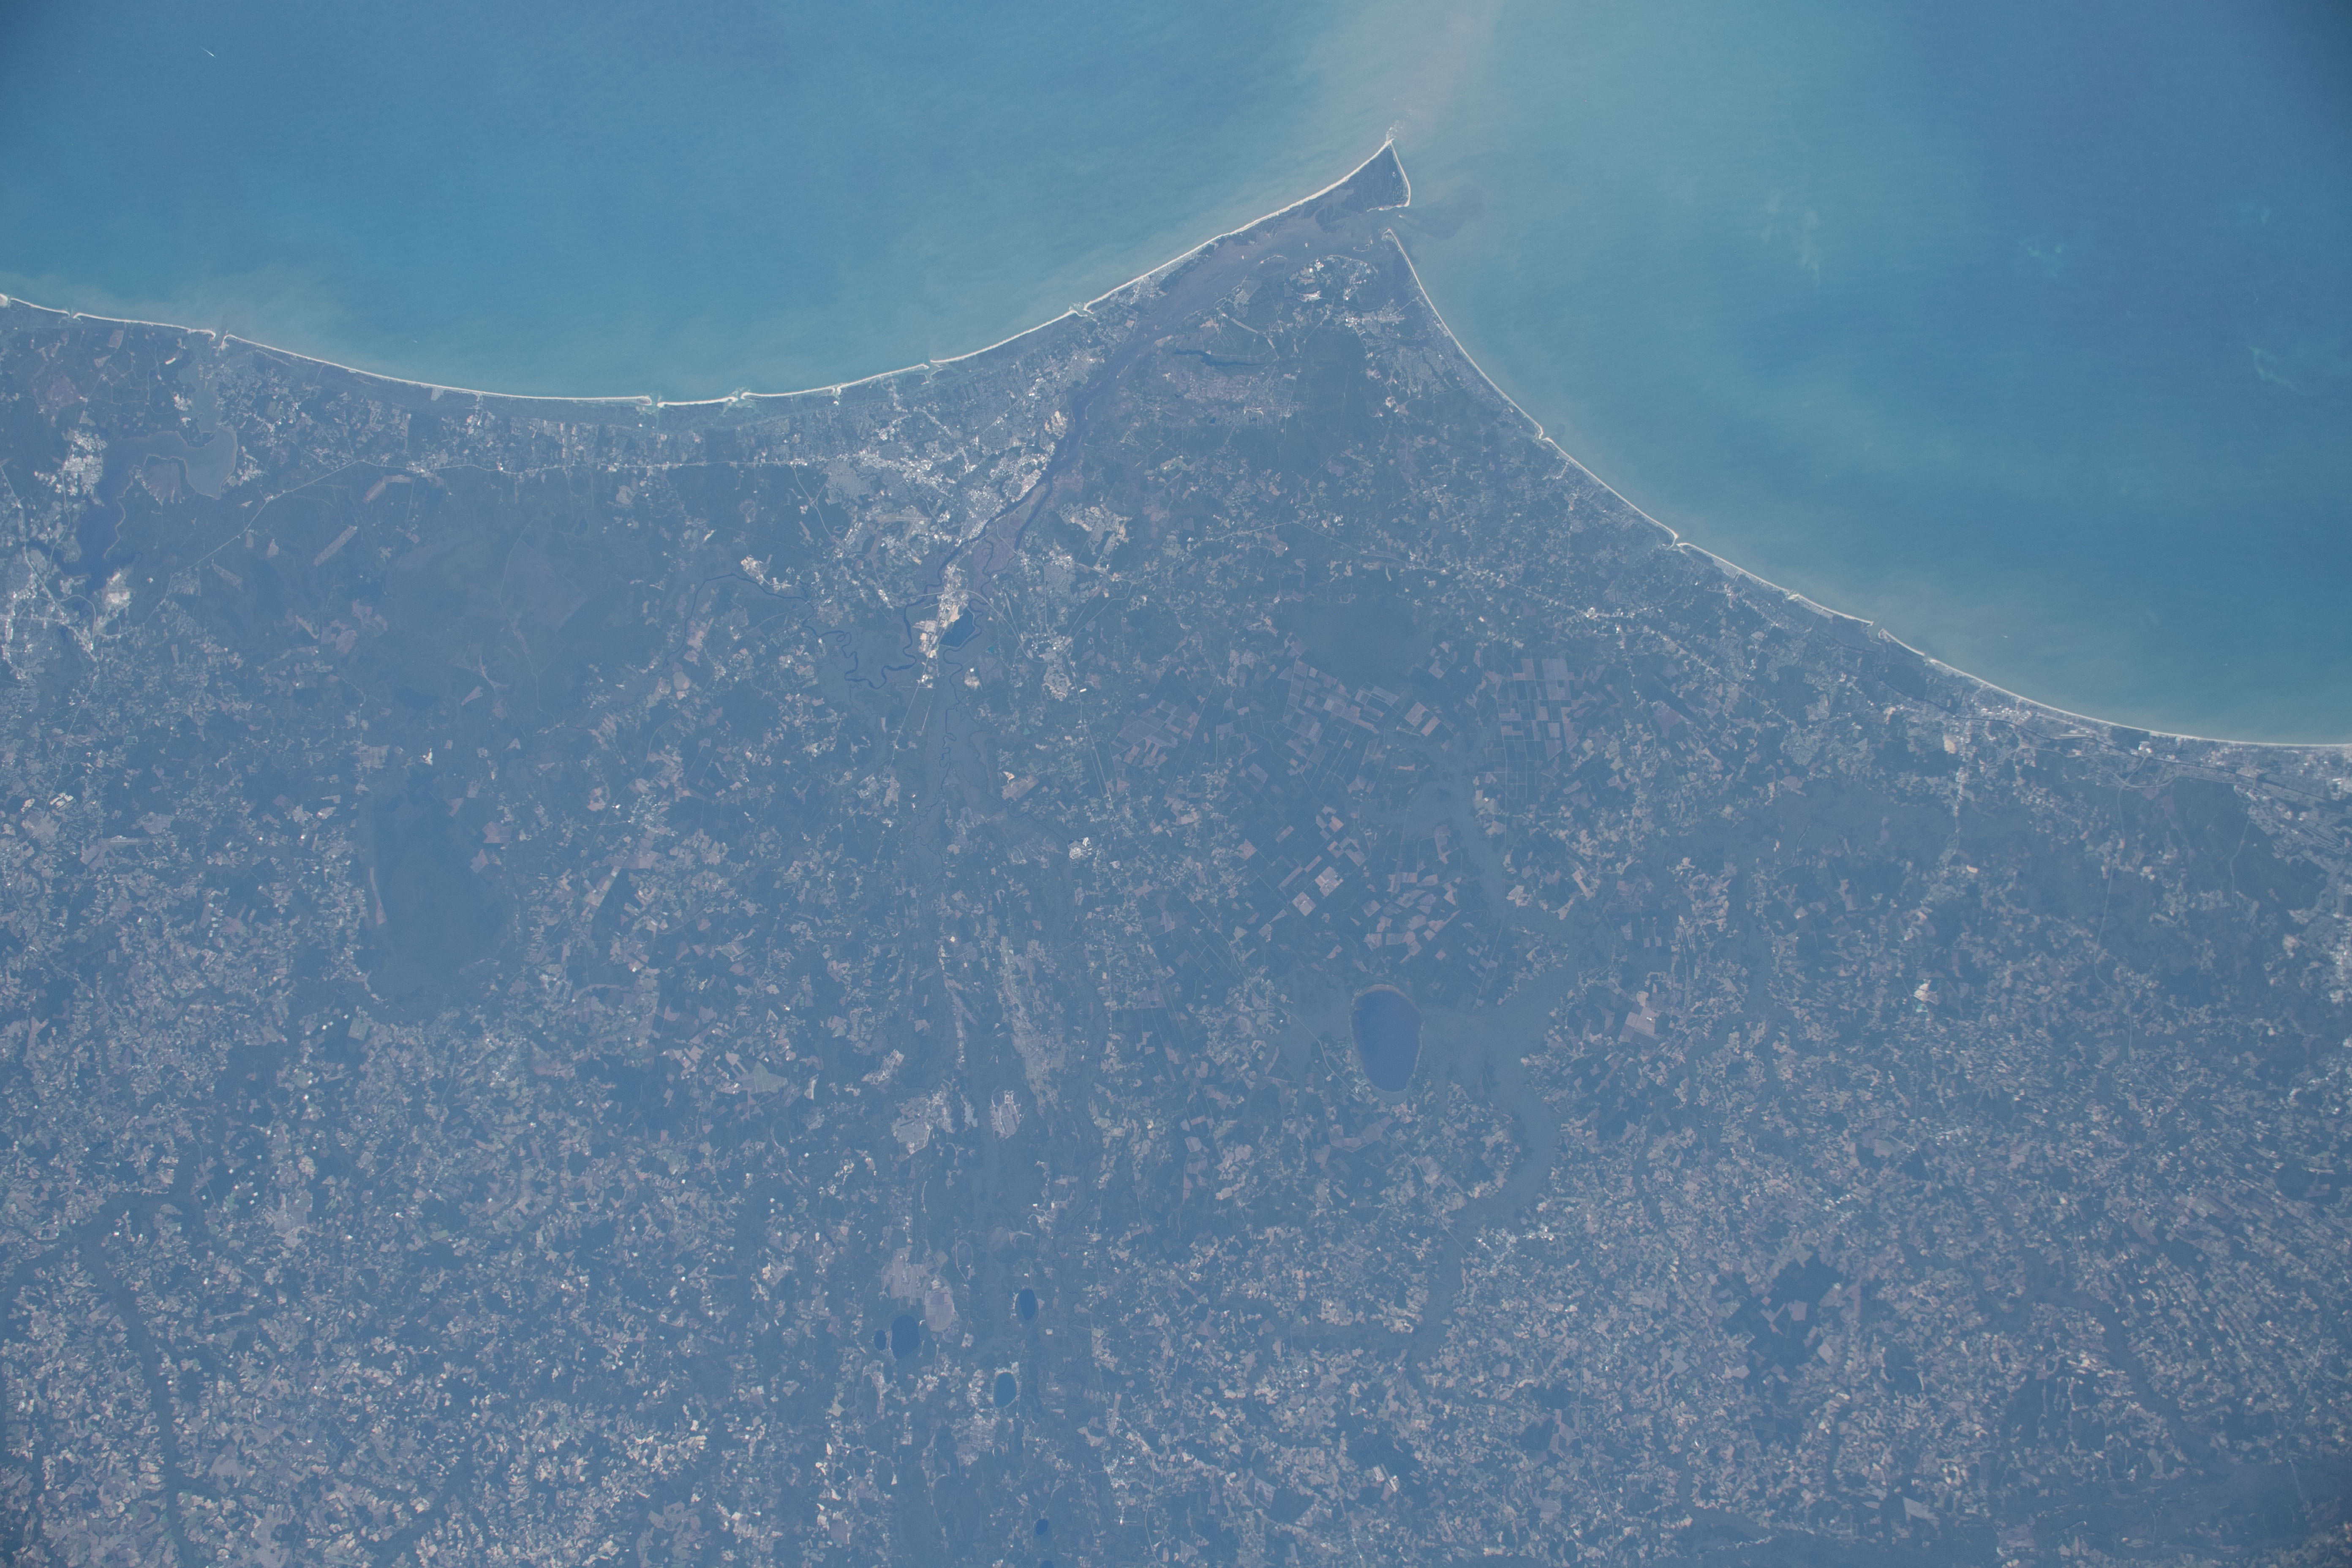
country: USA-NORTH CAROLINA
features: CAPE FEAR RIVER, LAKE WACCAMAW, LAKE SUTTON
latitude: 34.0
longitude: -78.0
